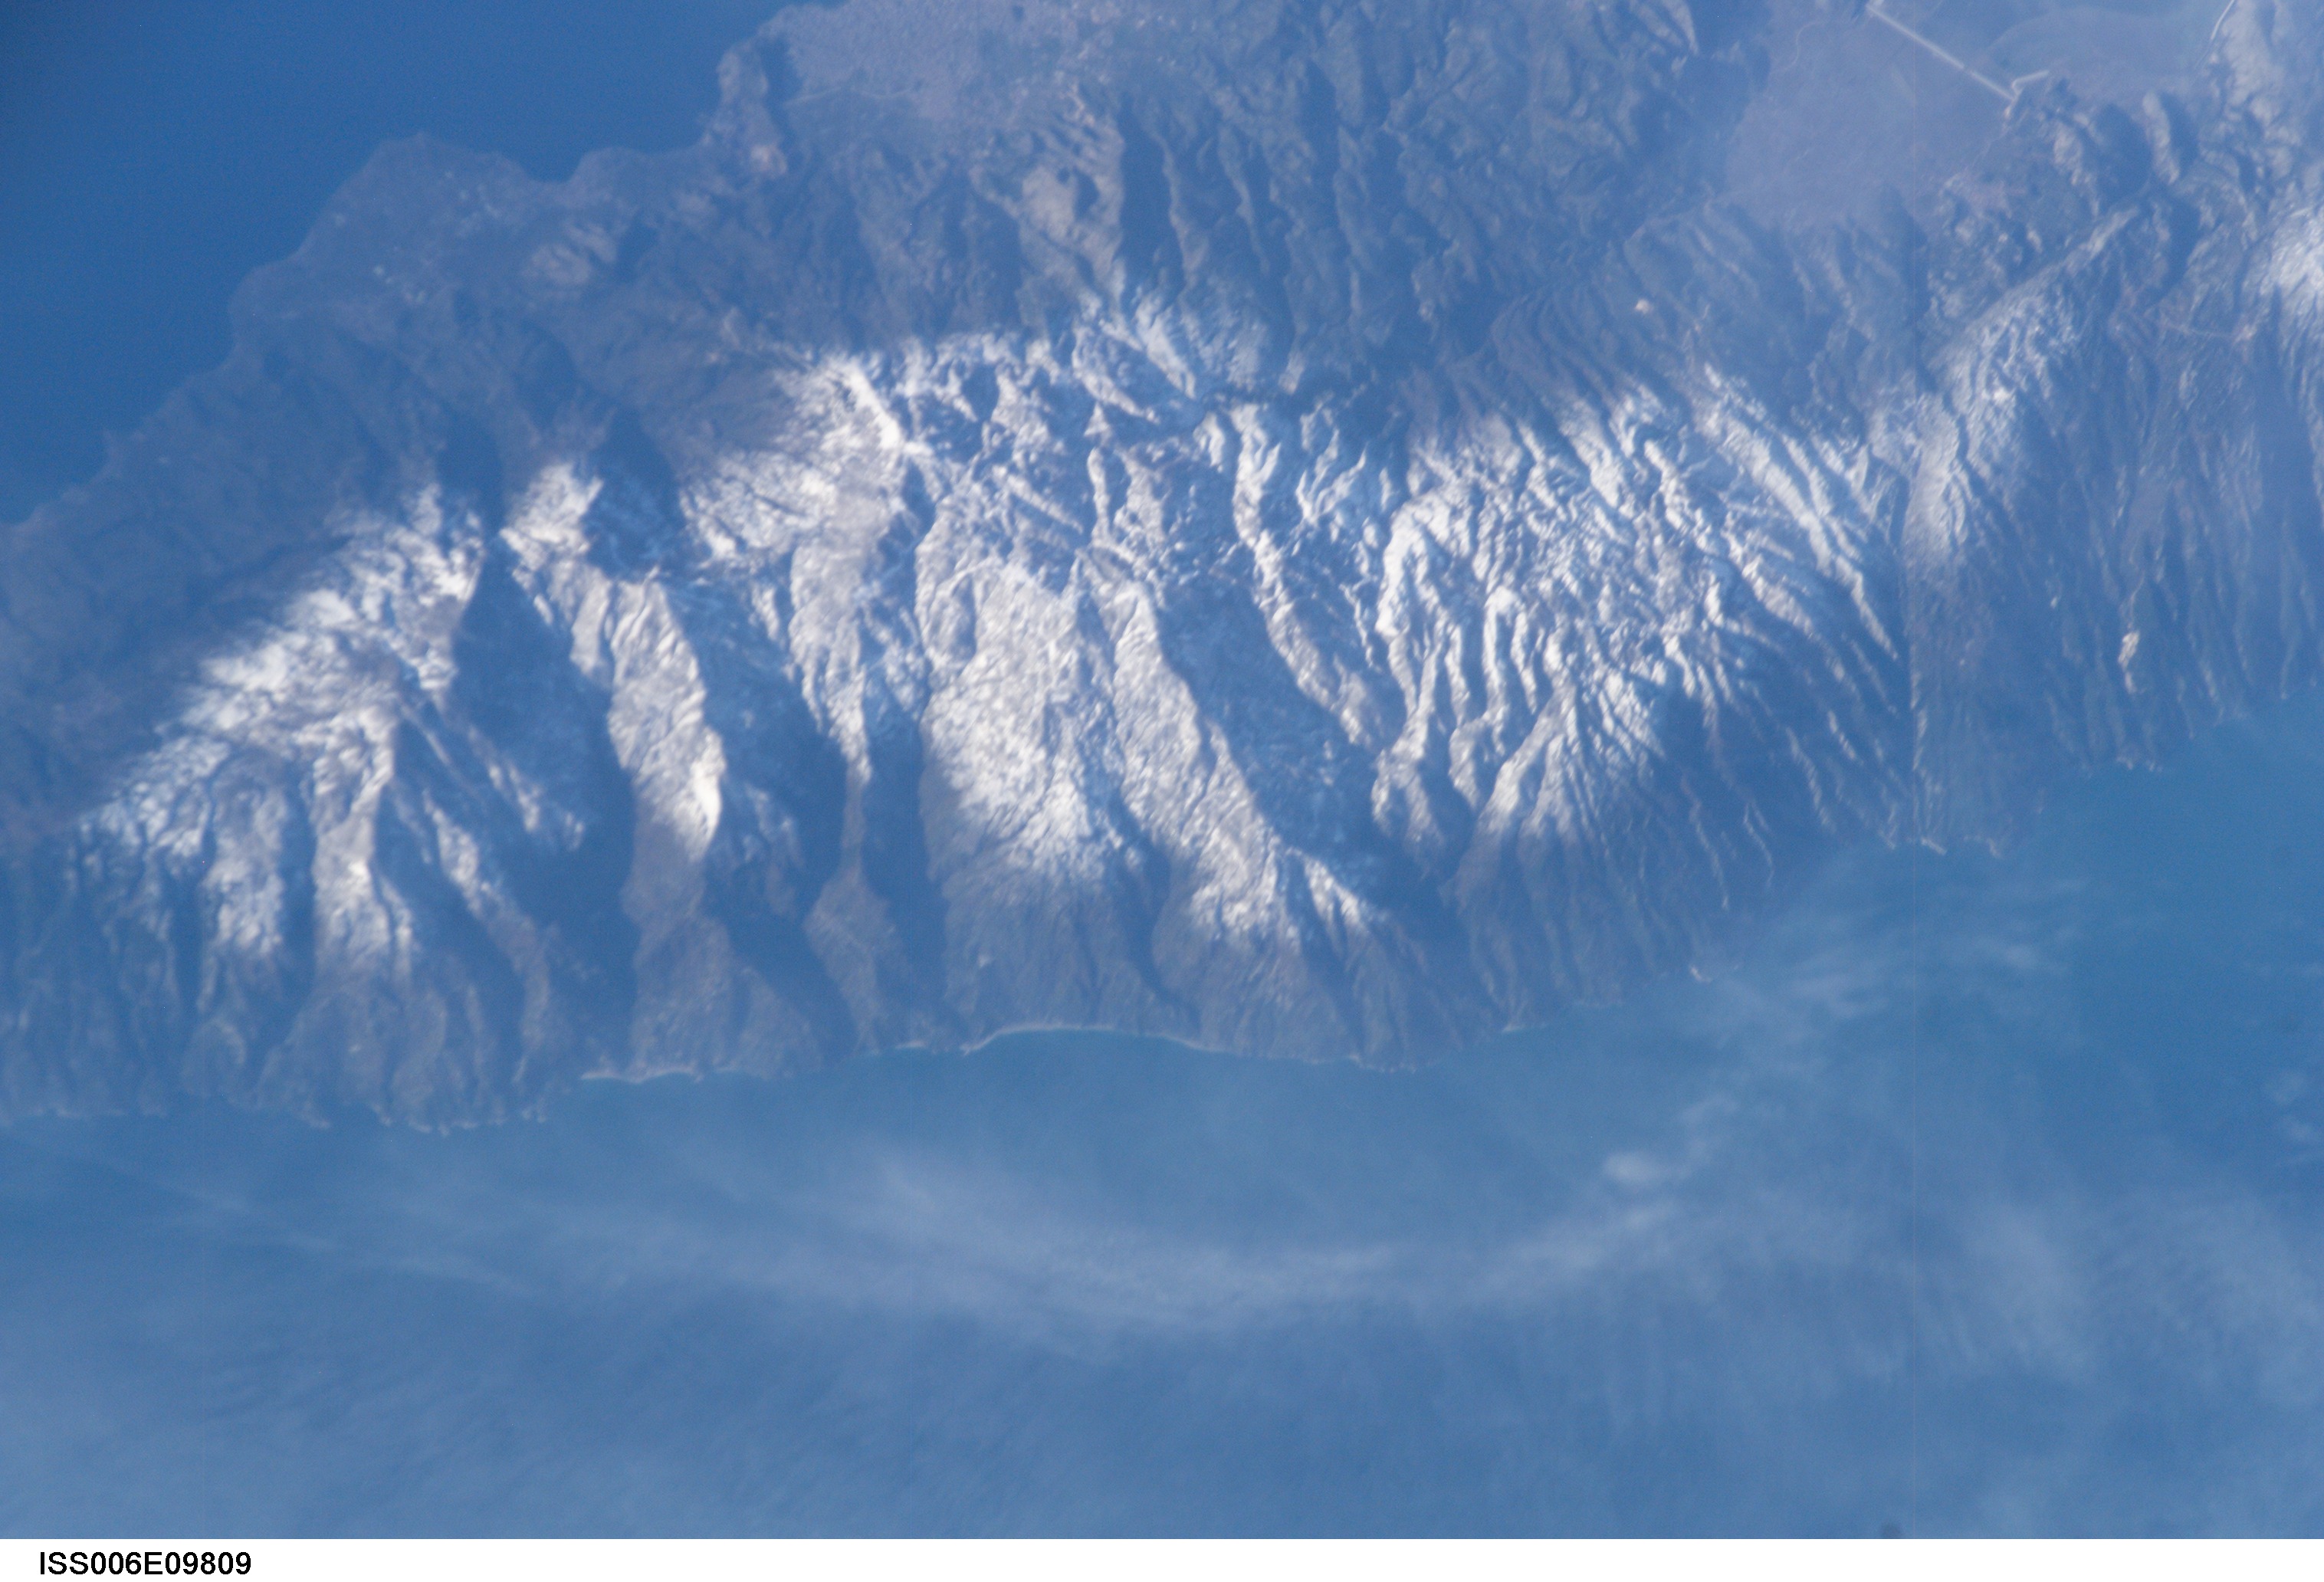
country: GREECE
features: PENINSULA, VOLOS, ZAGORA AREA
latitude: 39.5
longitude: 23.0
